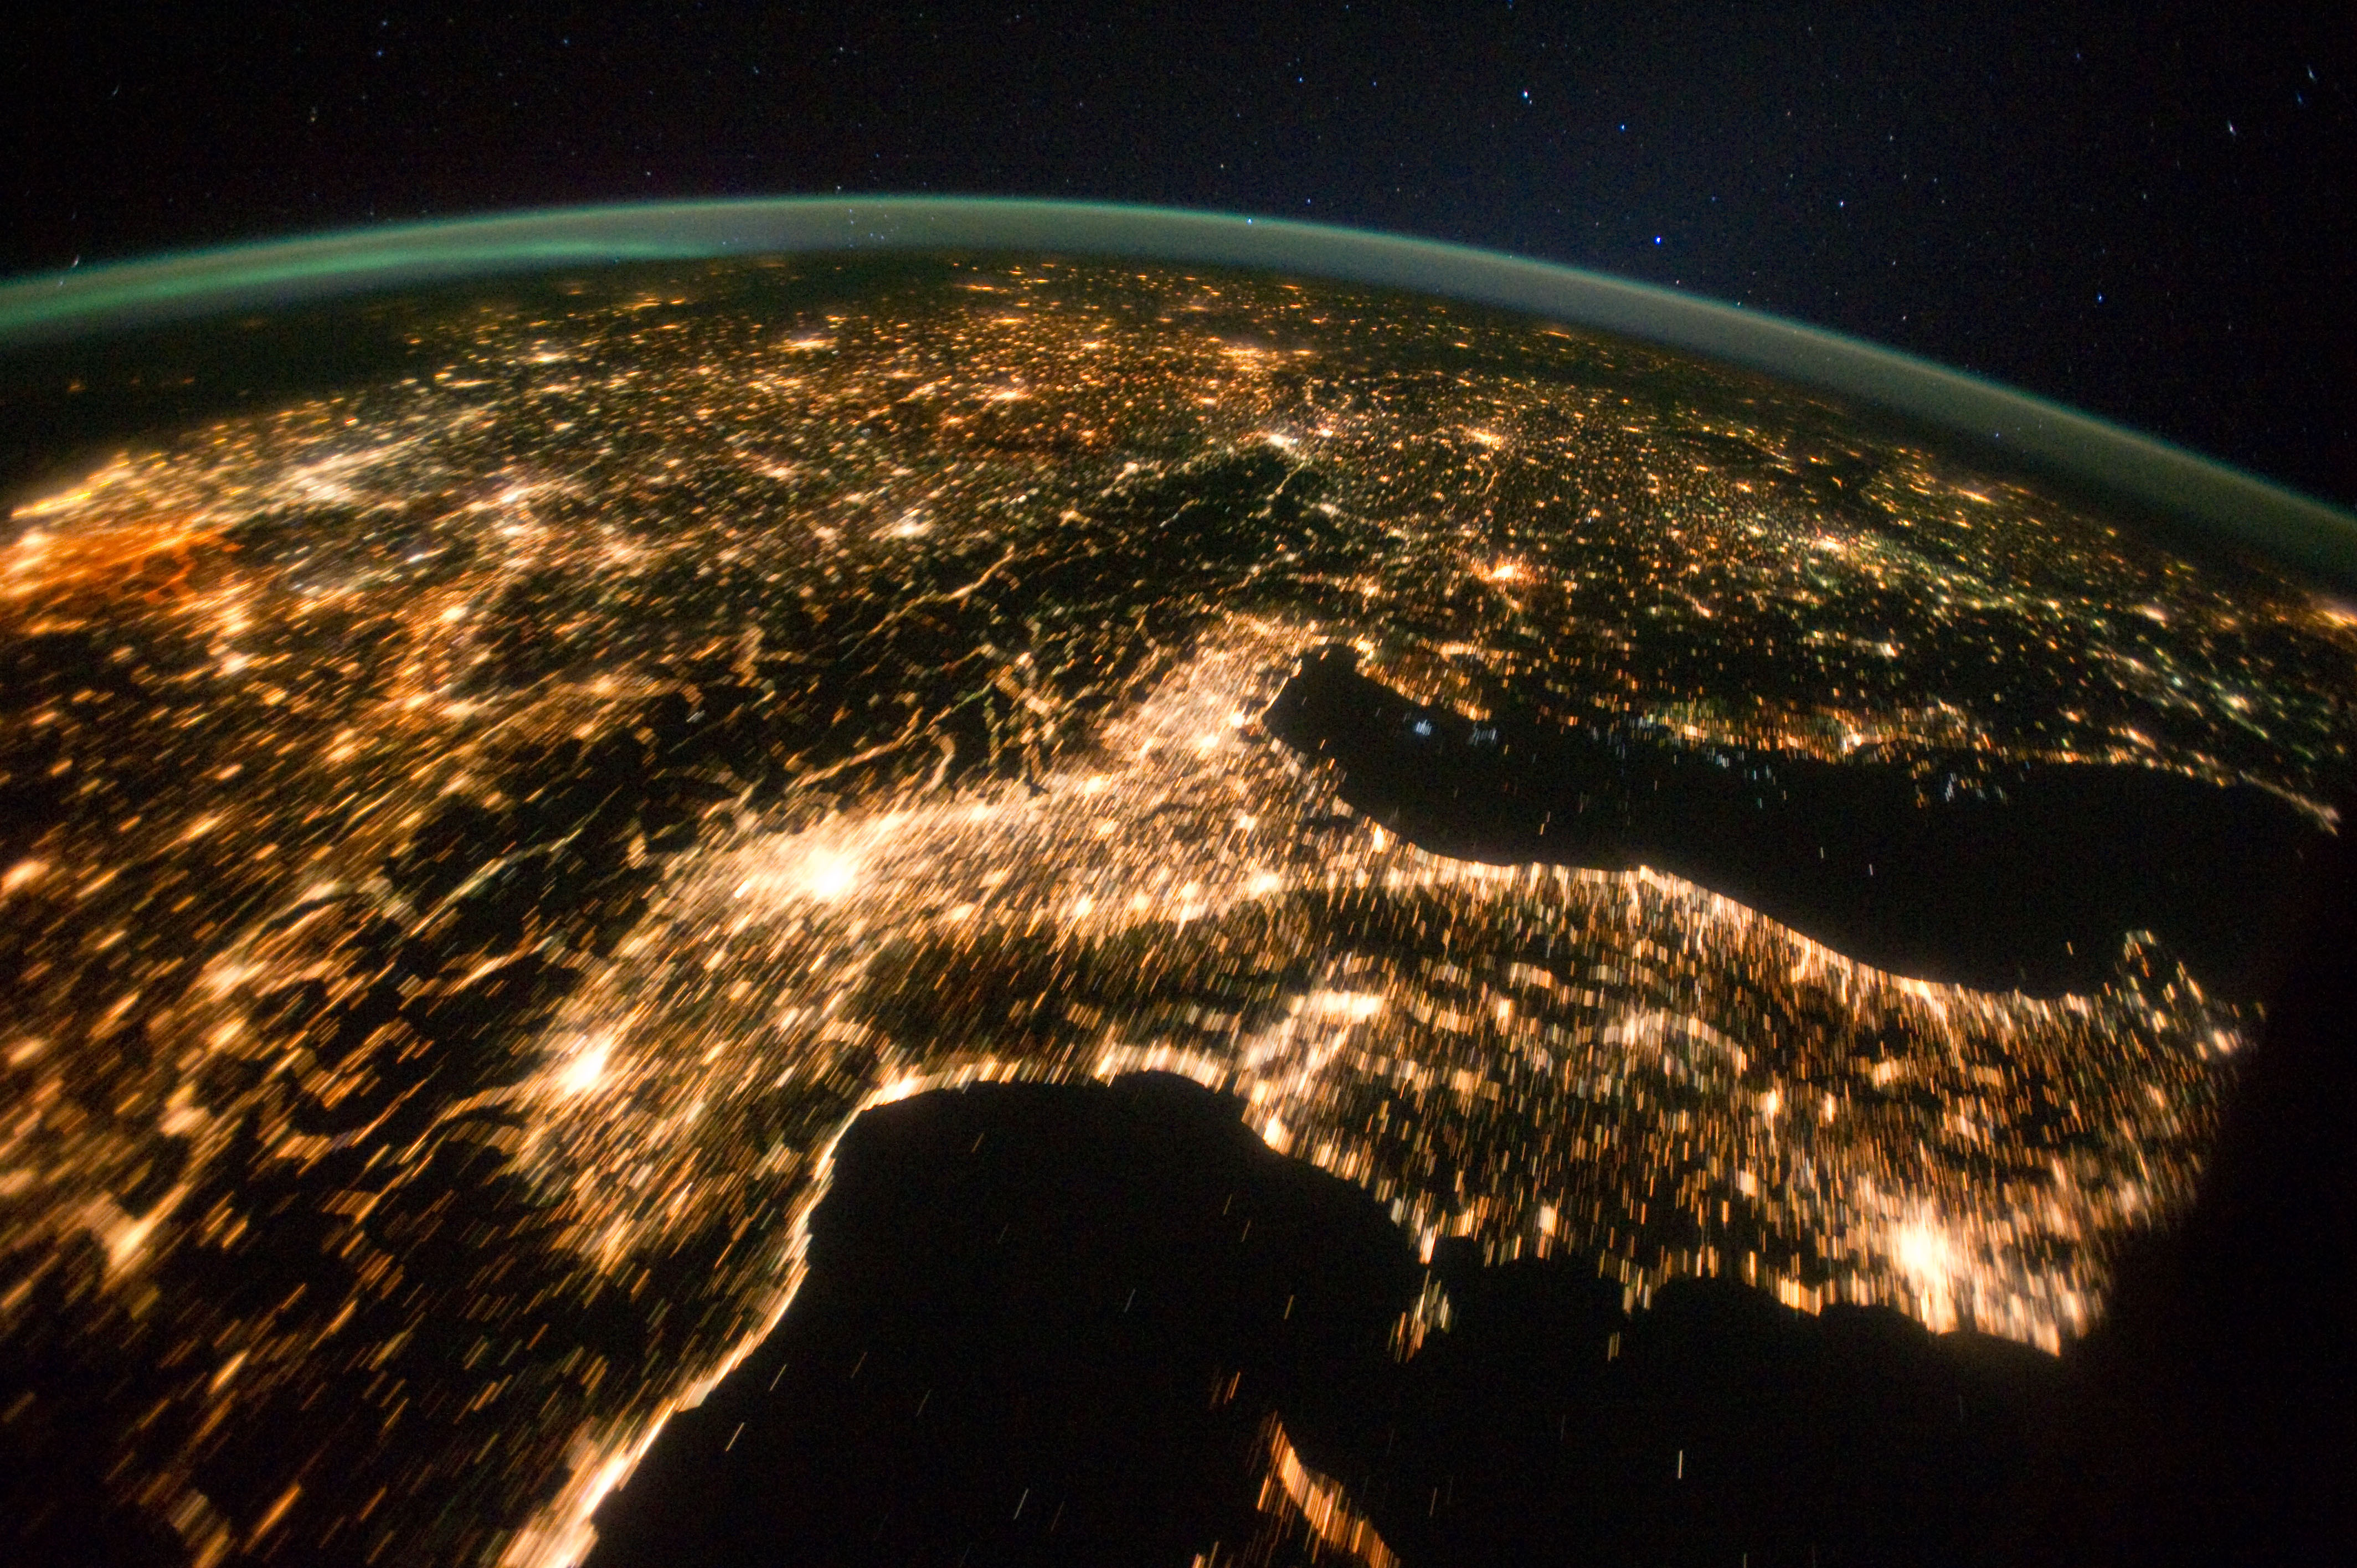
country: ITALY
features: PAN, ITALY, GERMANY, POLAND, NETHERLANDS, HUNGARY AT NIGHT
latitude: 45.5
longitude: 11.5
